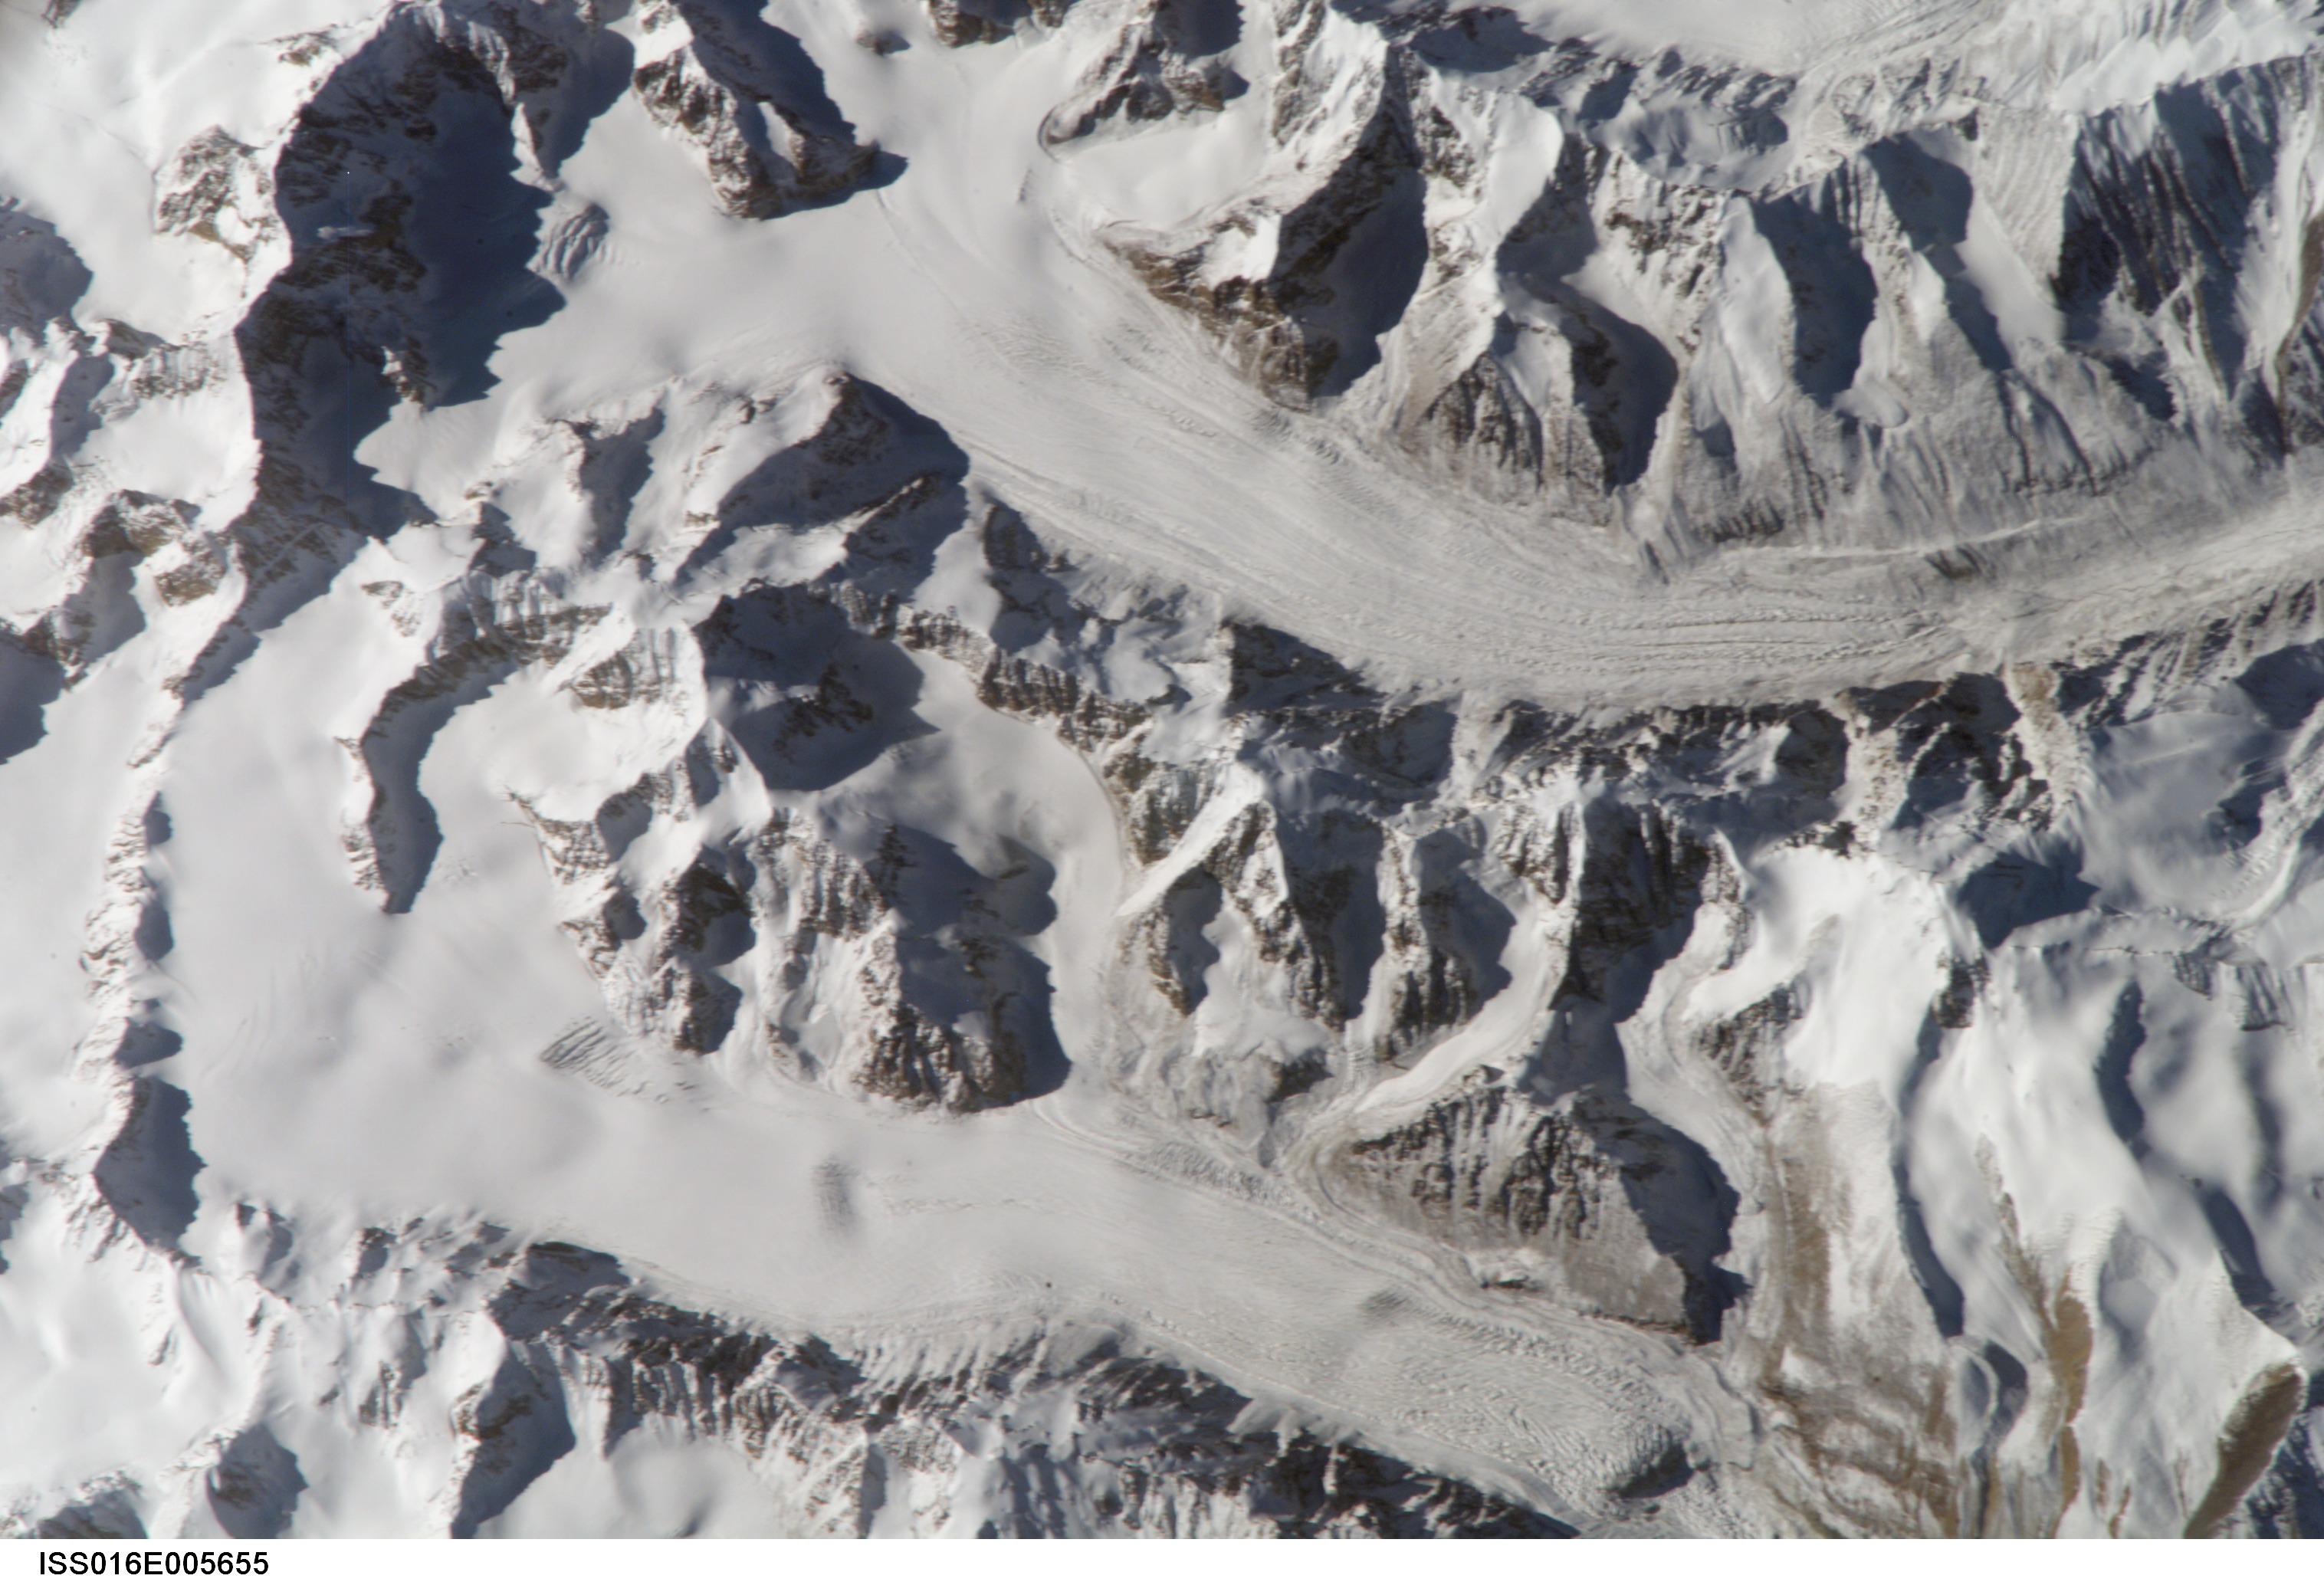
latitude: 43.6
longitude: 85.1
